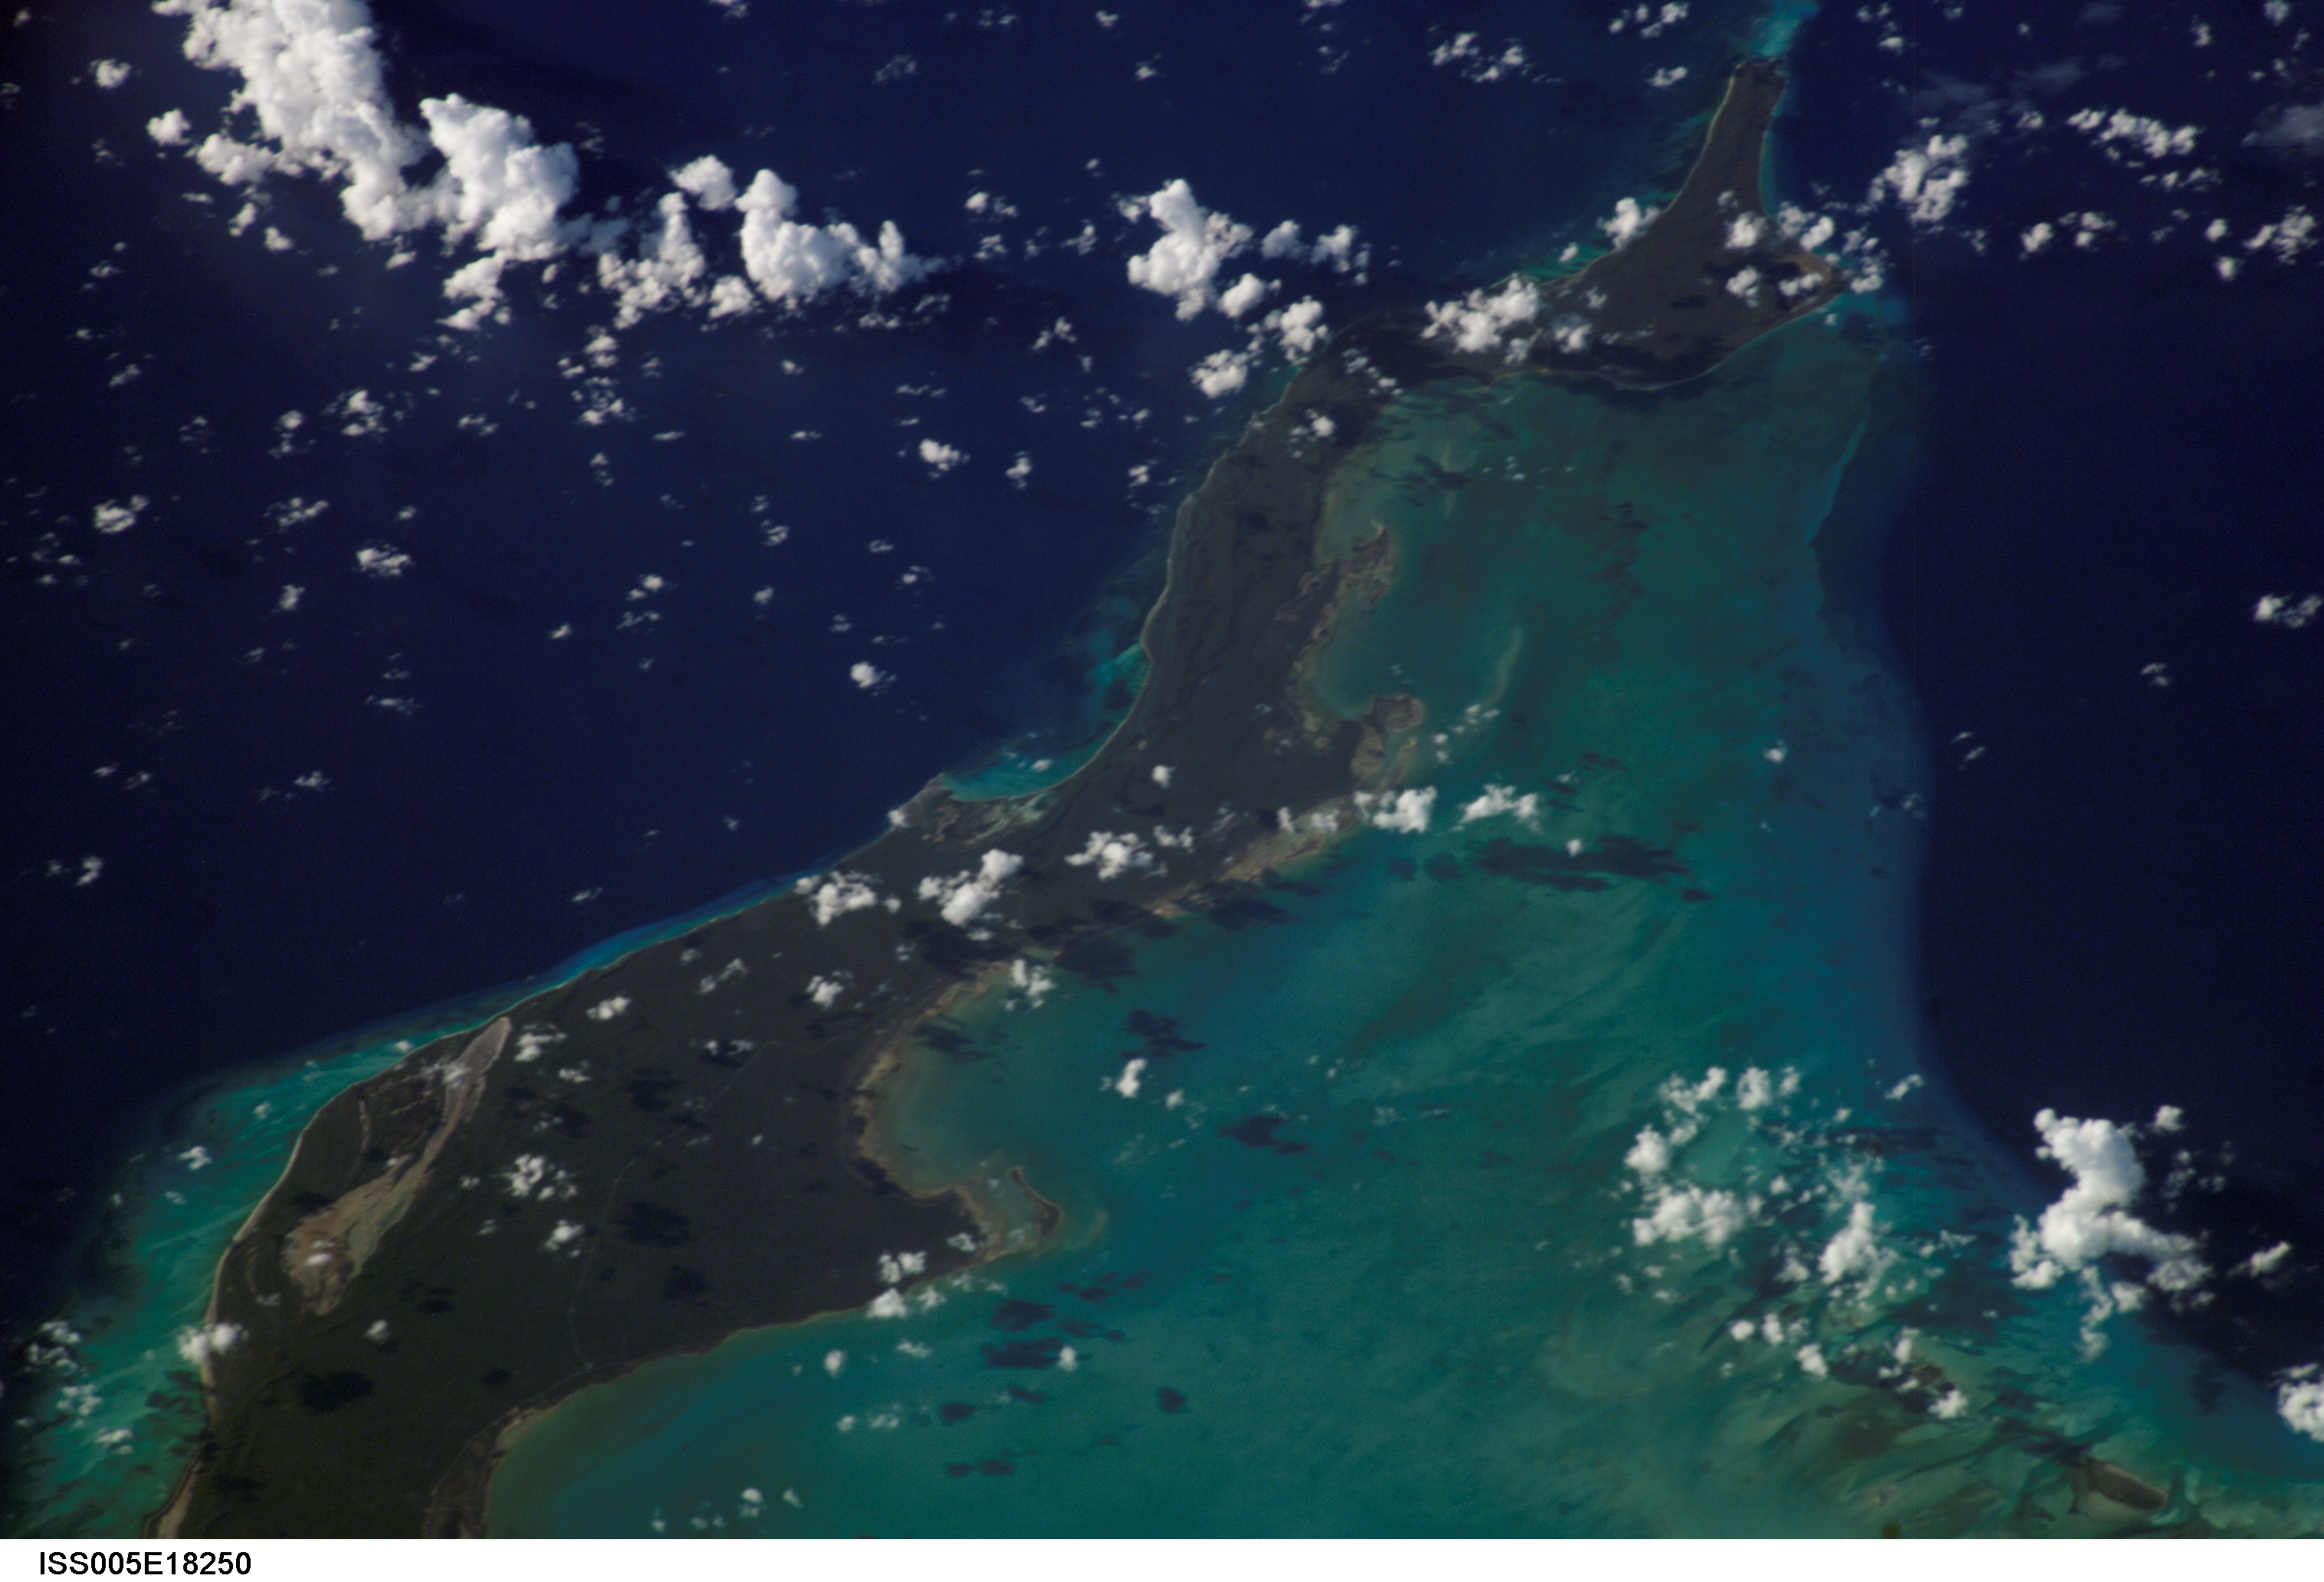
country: BAHAMAS
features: ACKLINS ISLAND
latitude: 22.5
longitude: -74.0
